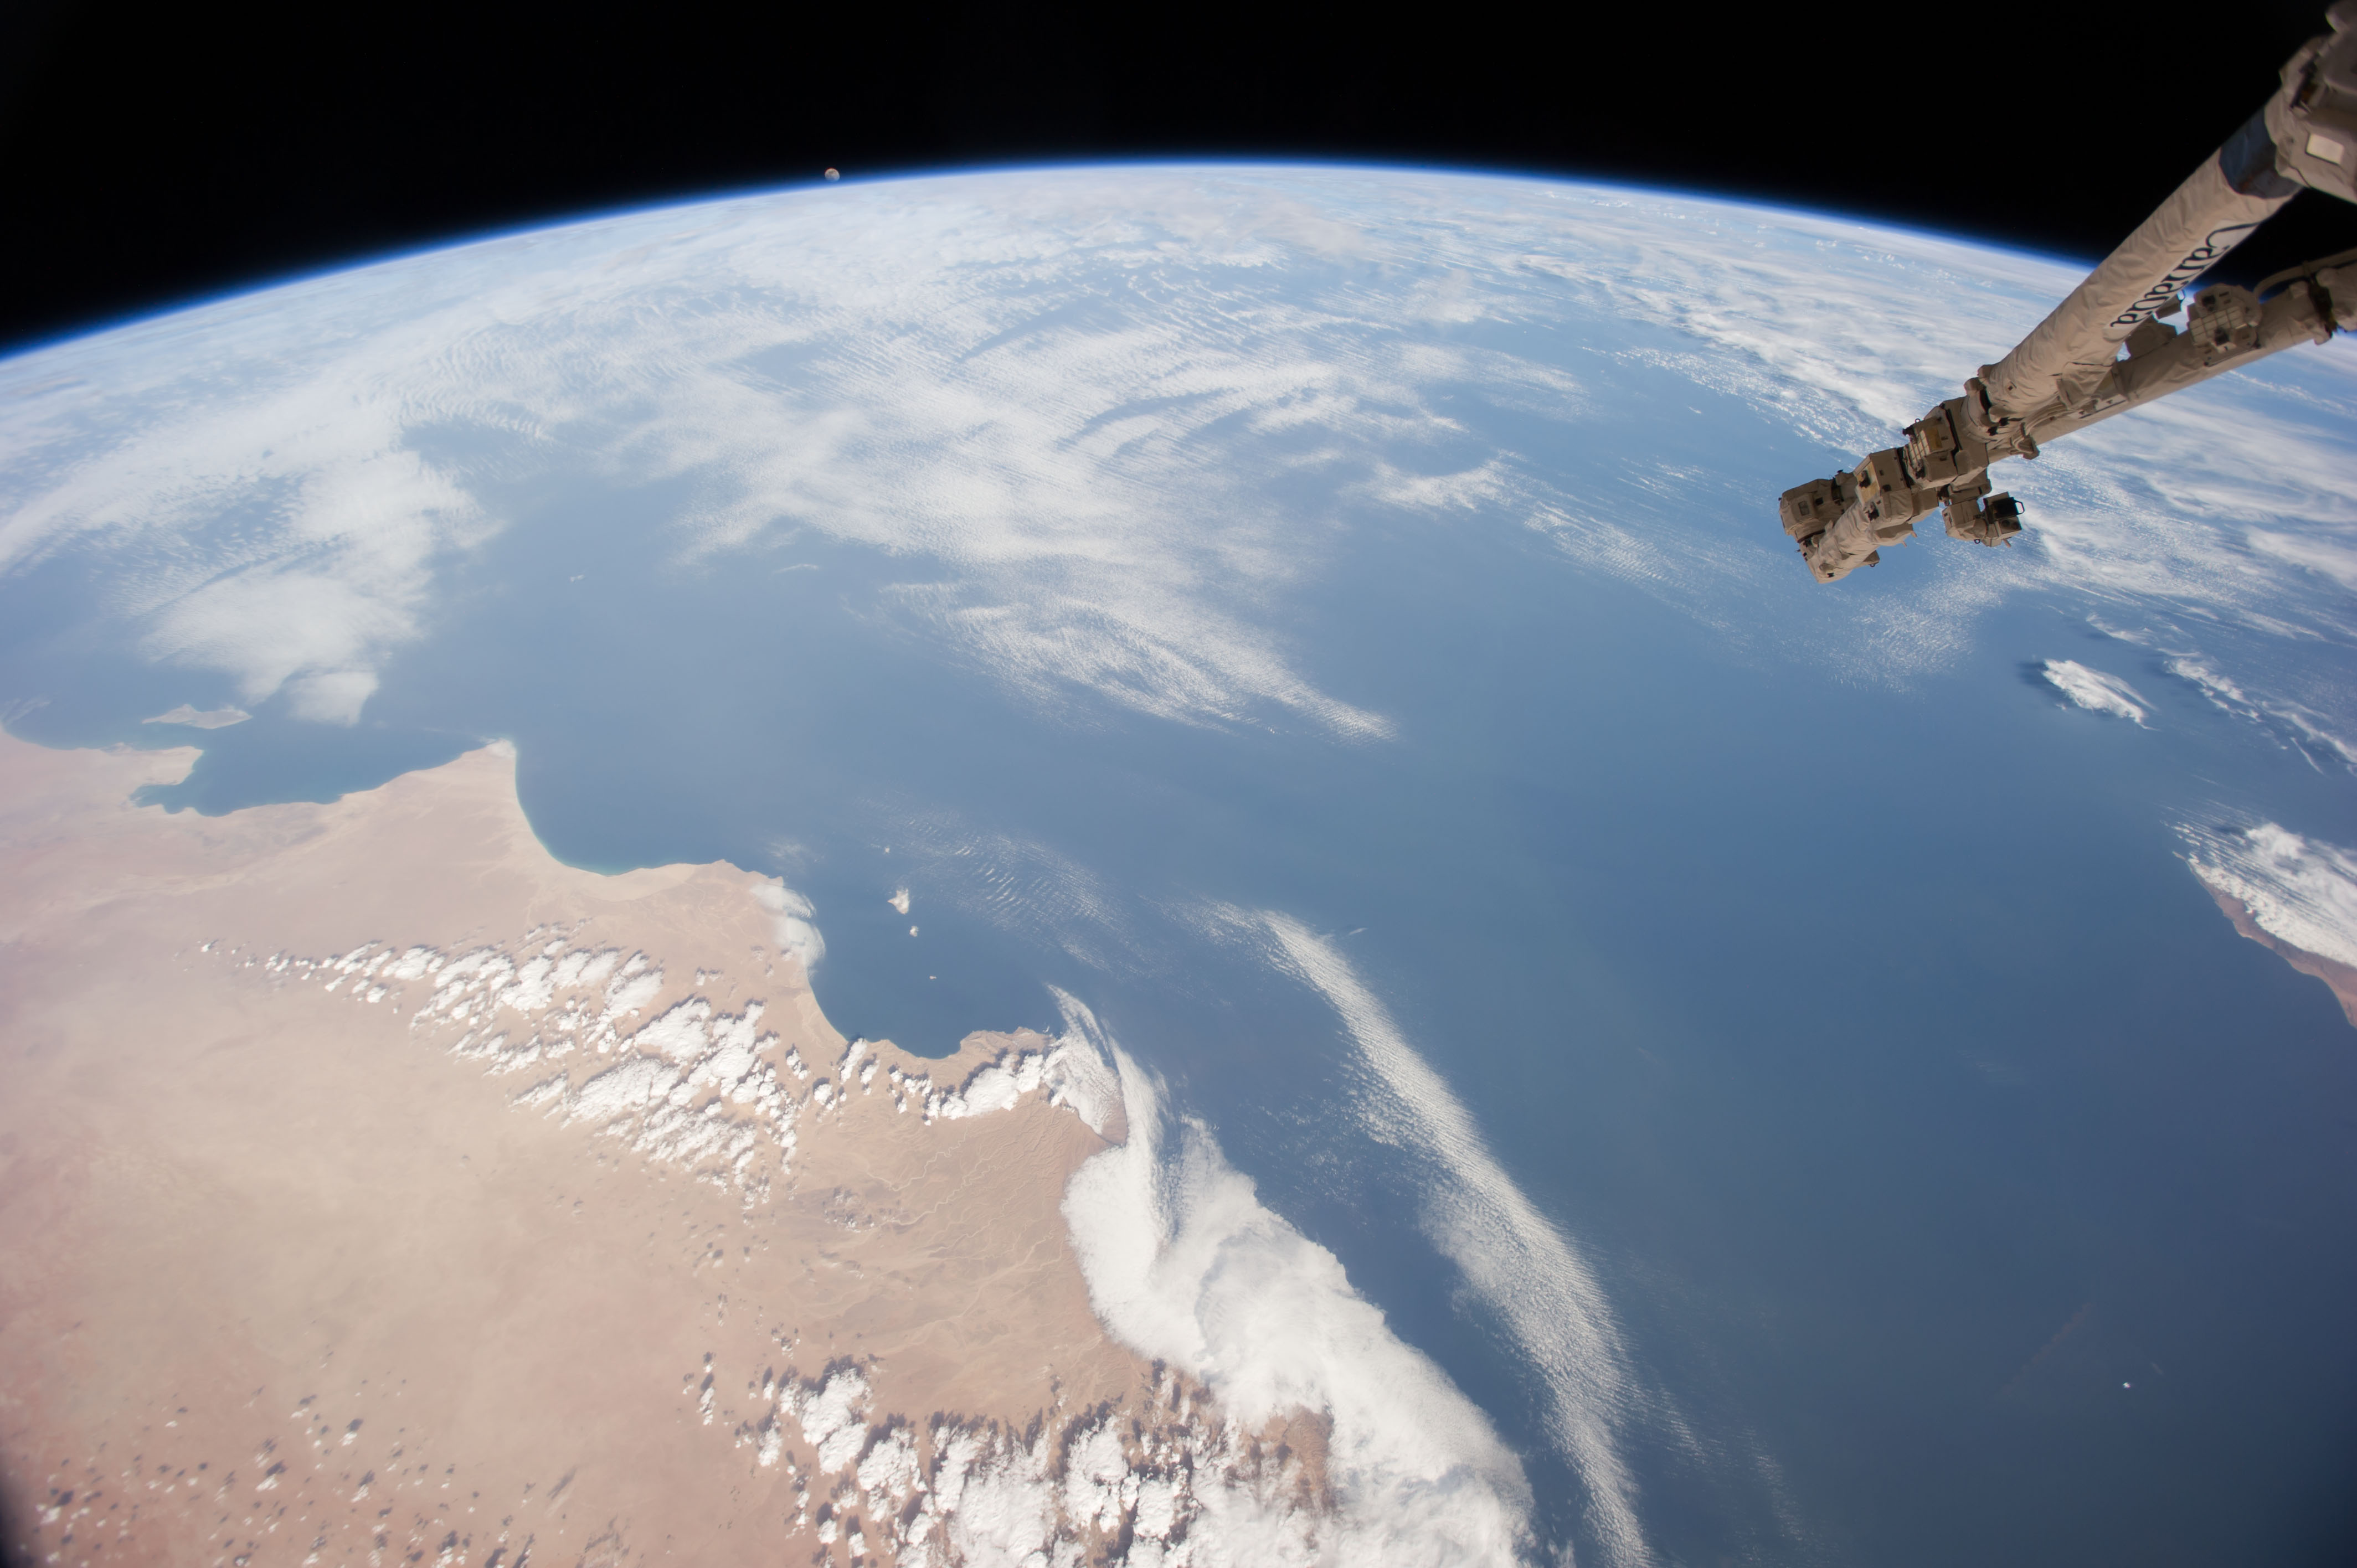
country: OMAN
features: ARABIAN SEA, DESERT, MOUNTAINS, EARTH LIMB
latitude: 16.3
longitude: 56.2
